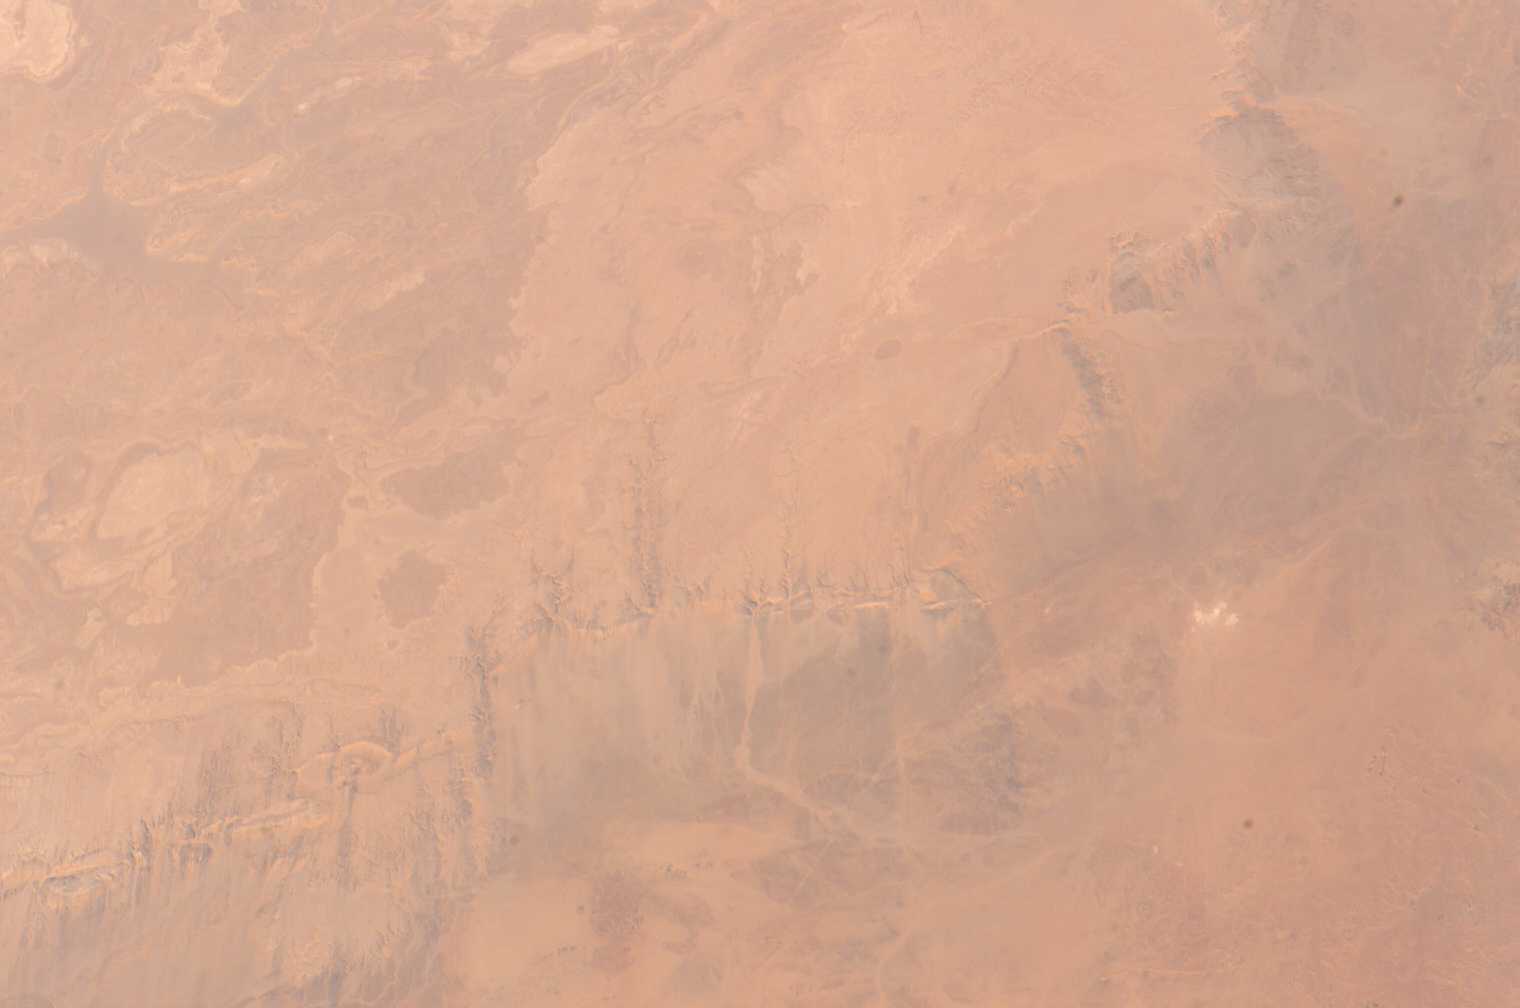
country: EGYPT
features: ROCKY OUTCROPS
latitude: 23.5
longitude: 32.5
